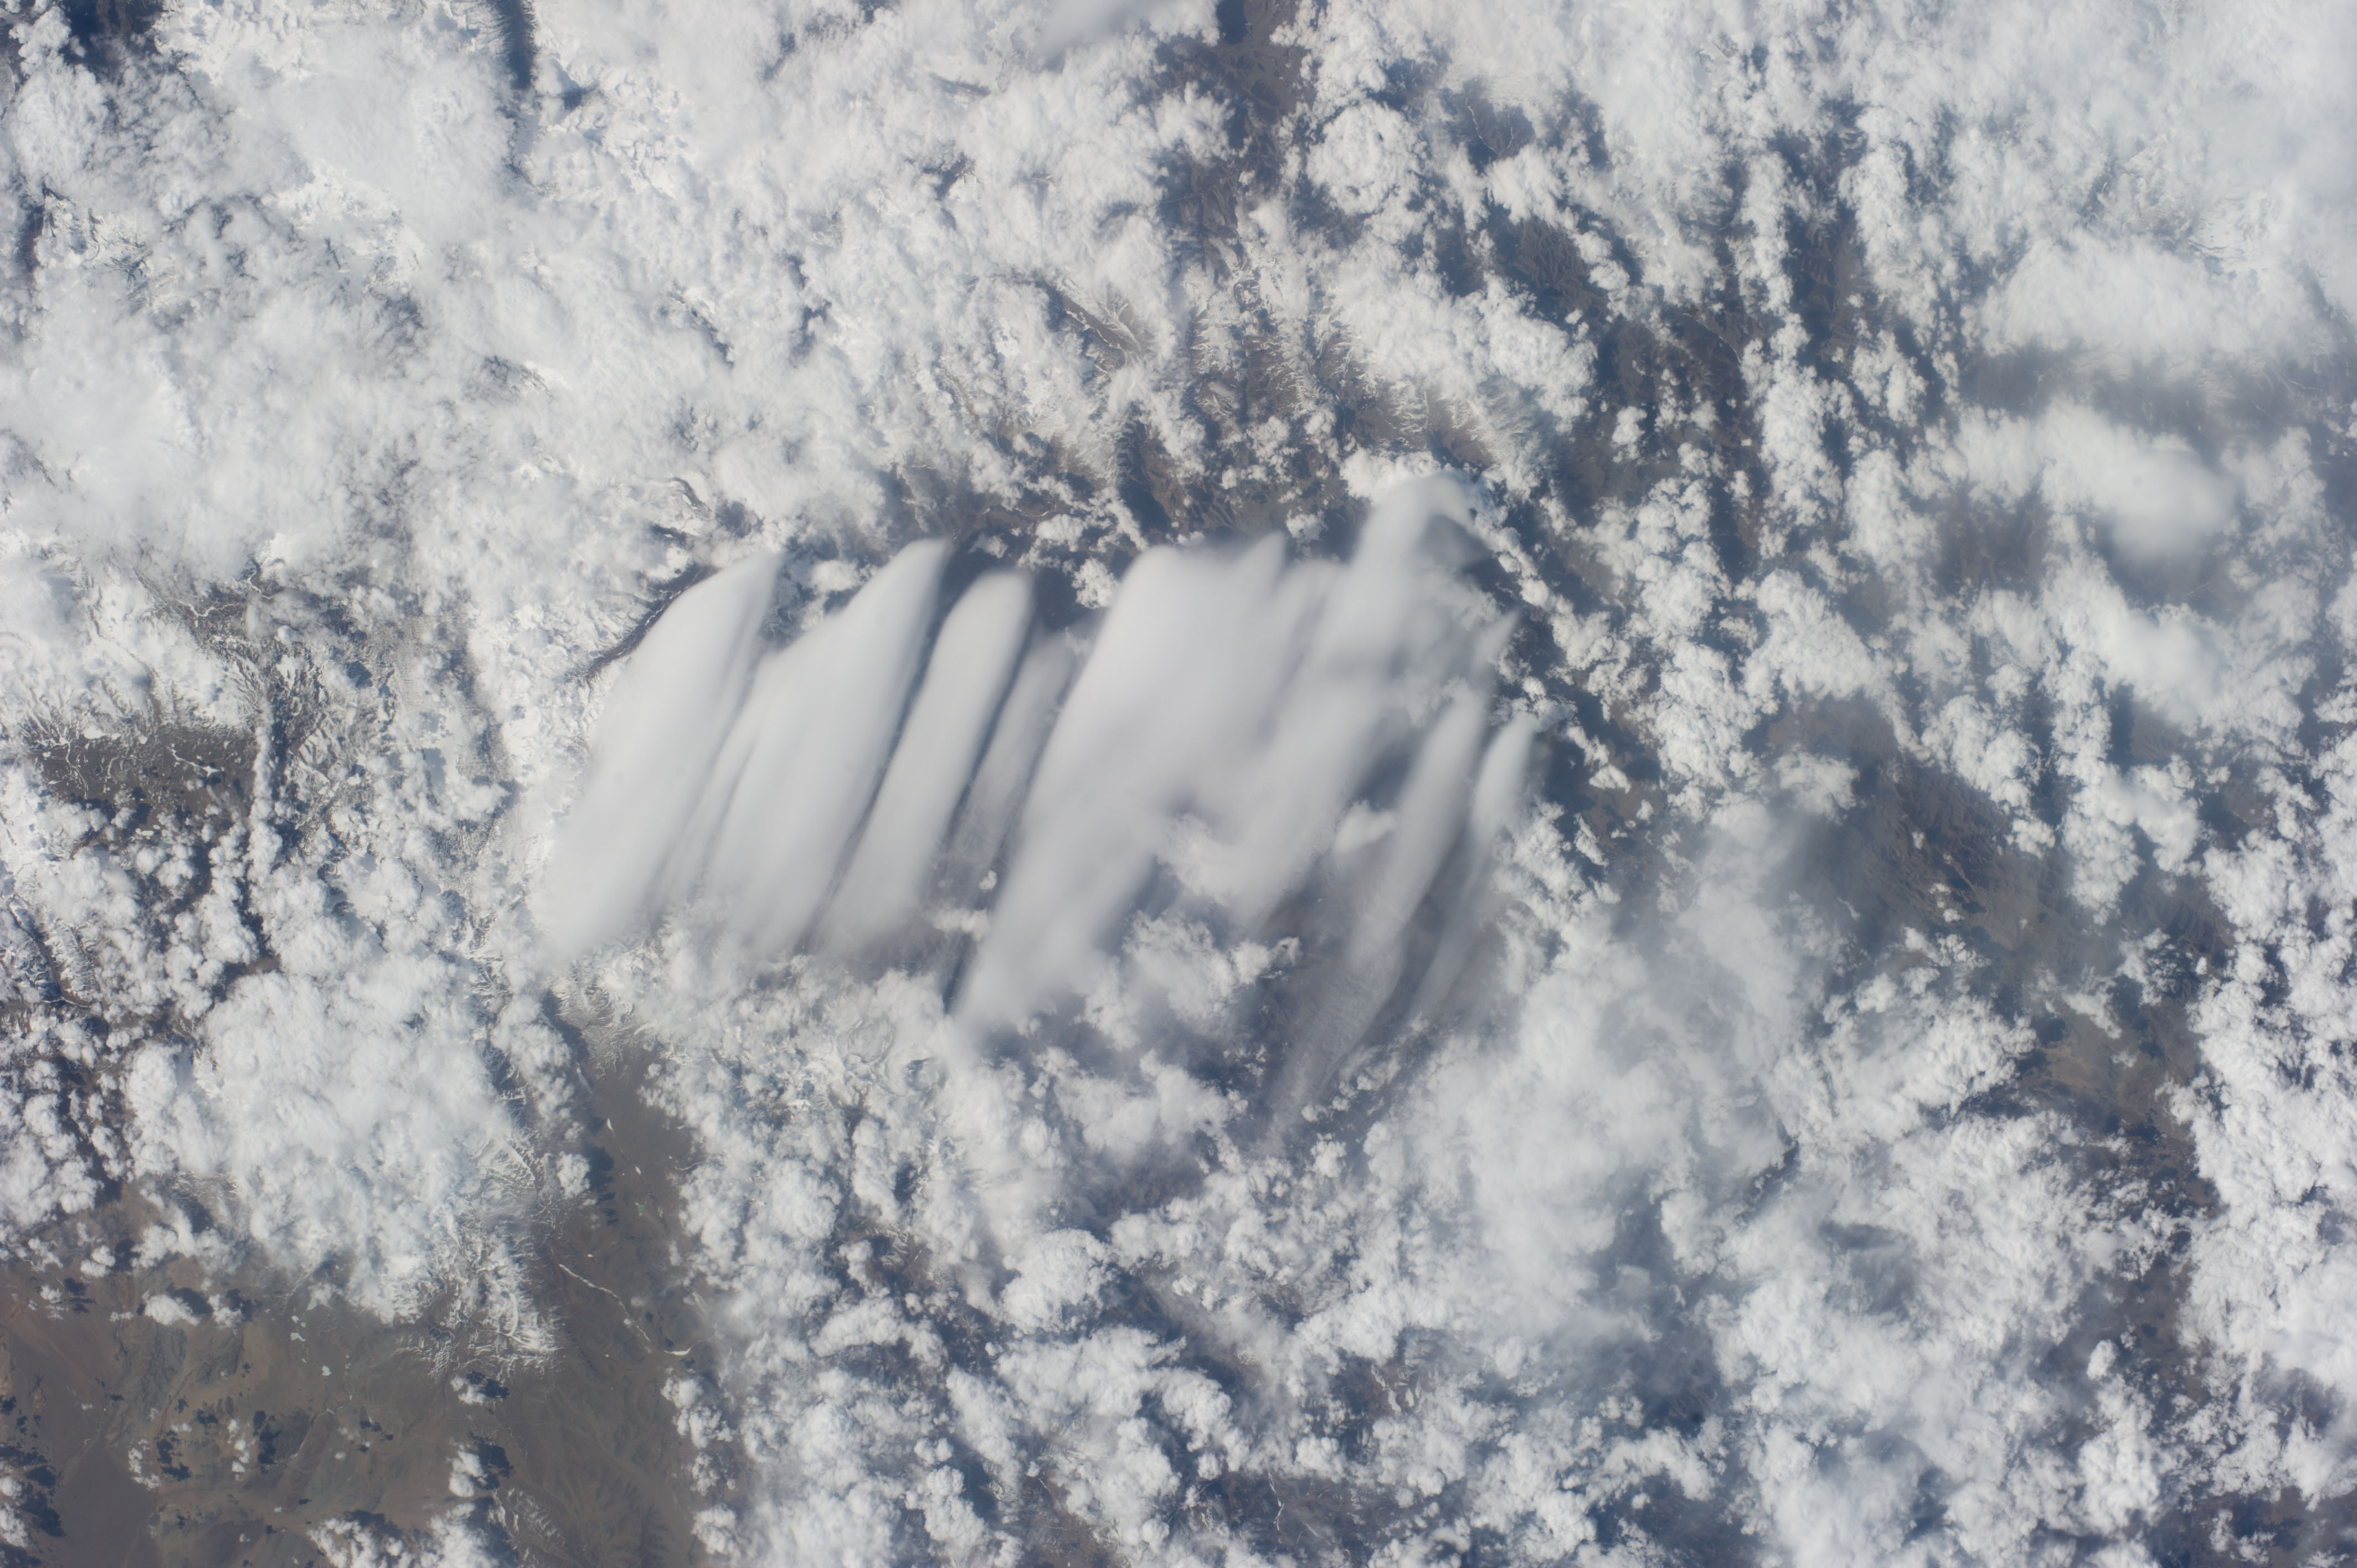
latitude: 51.8
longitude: 91.3
